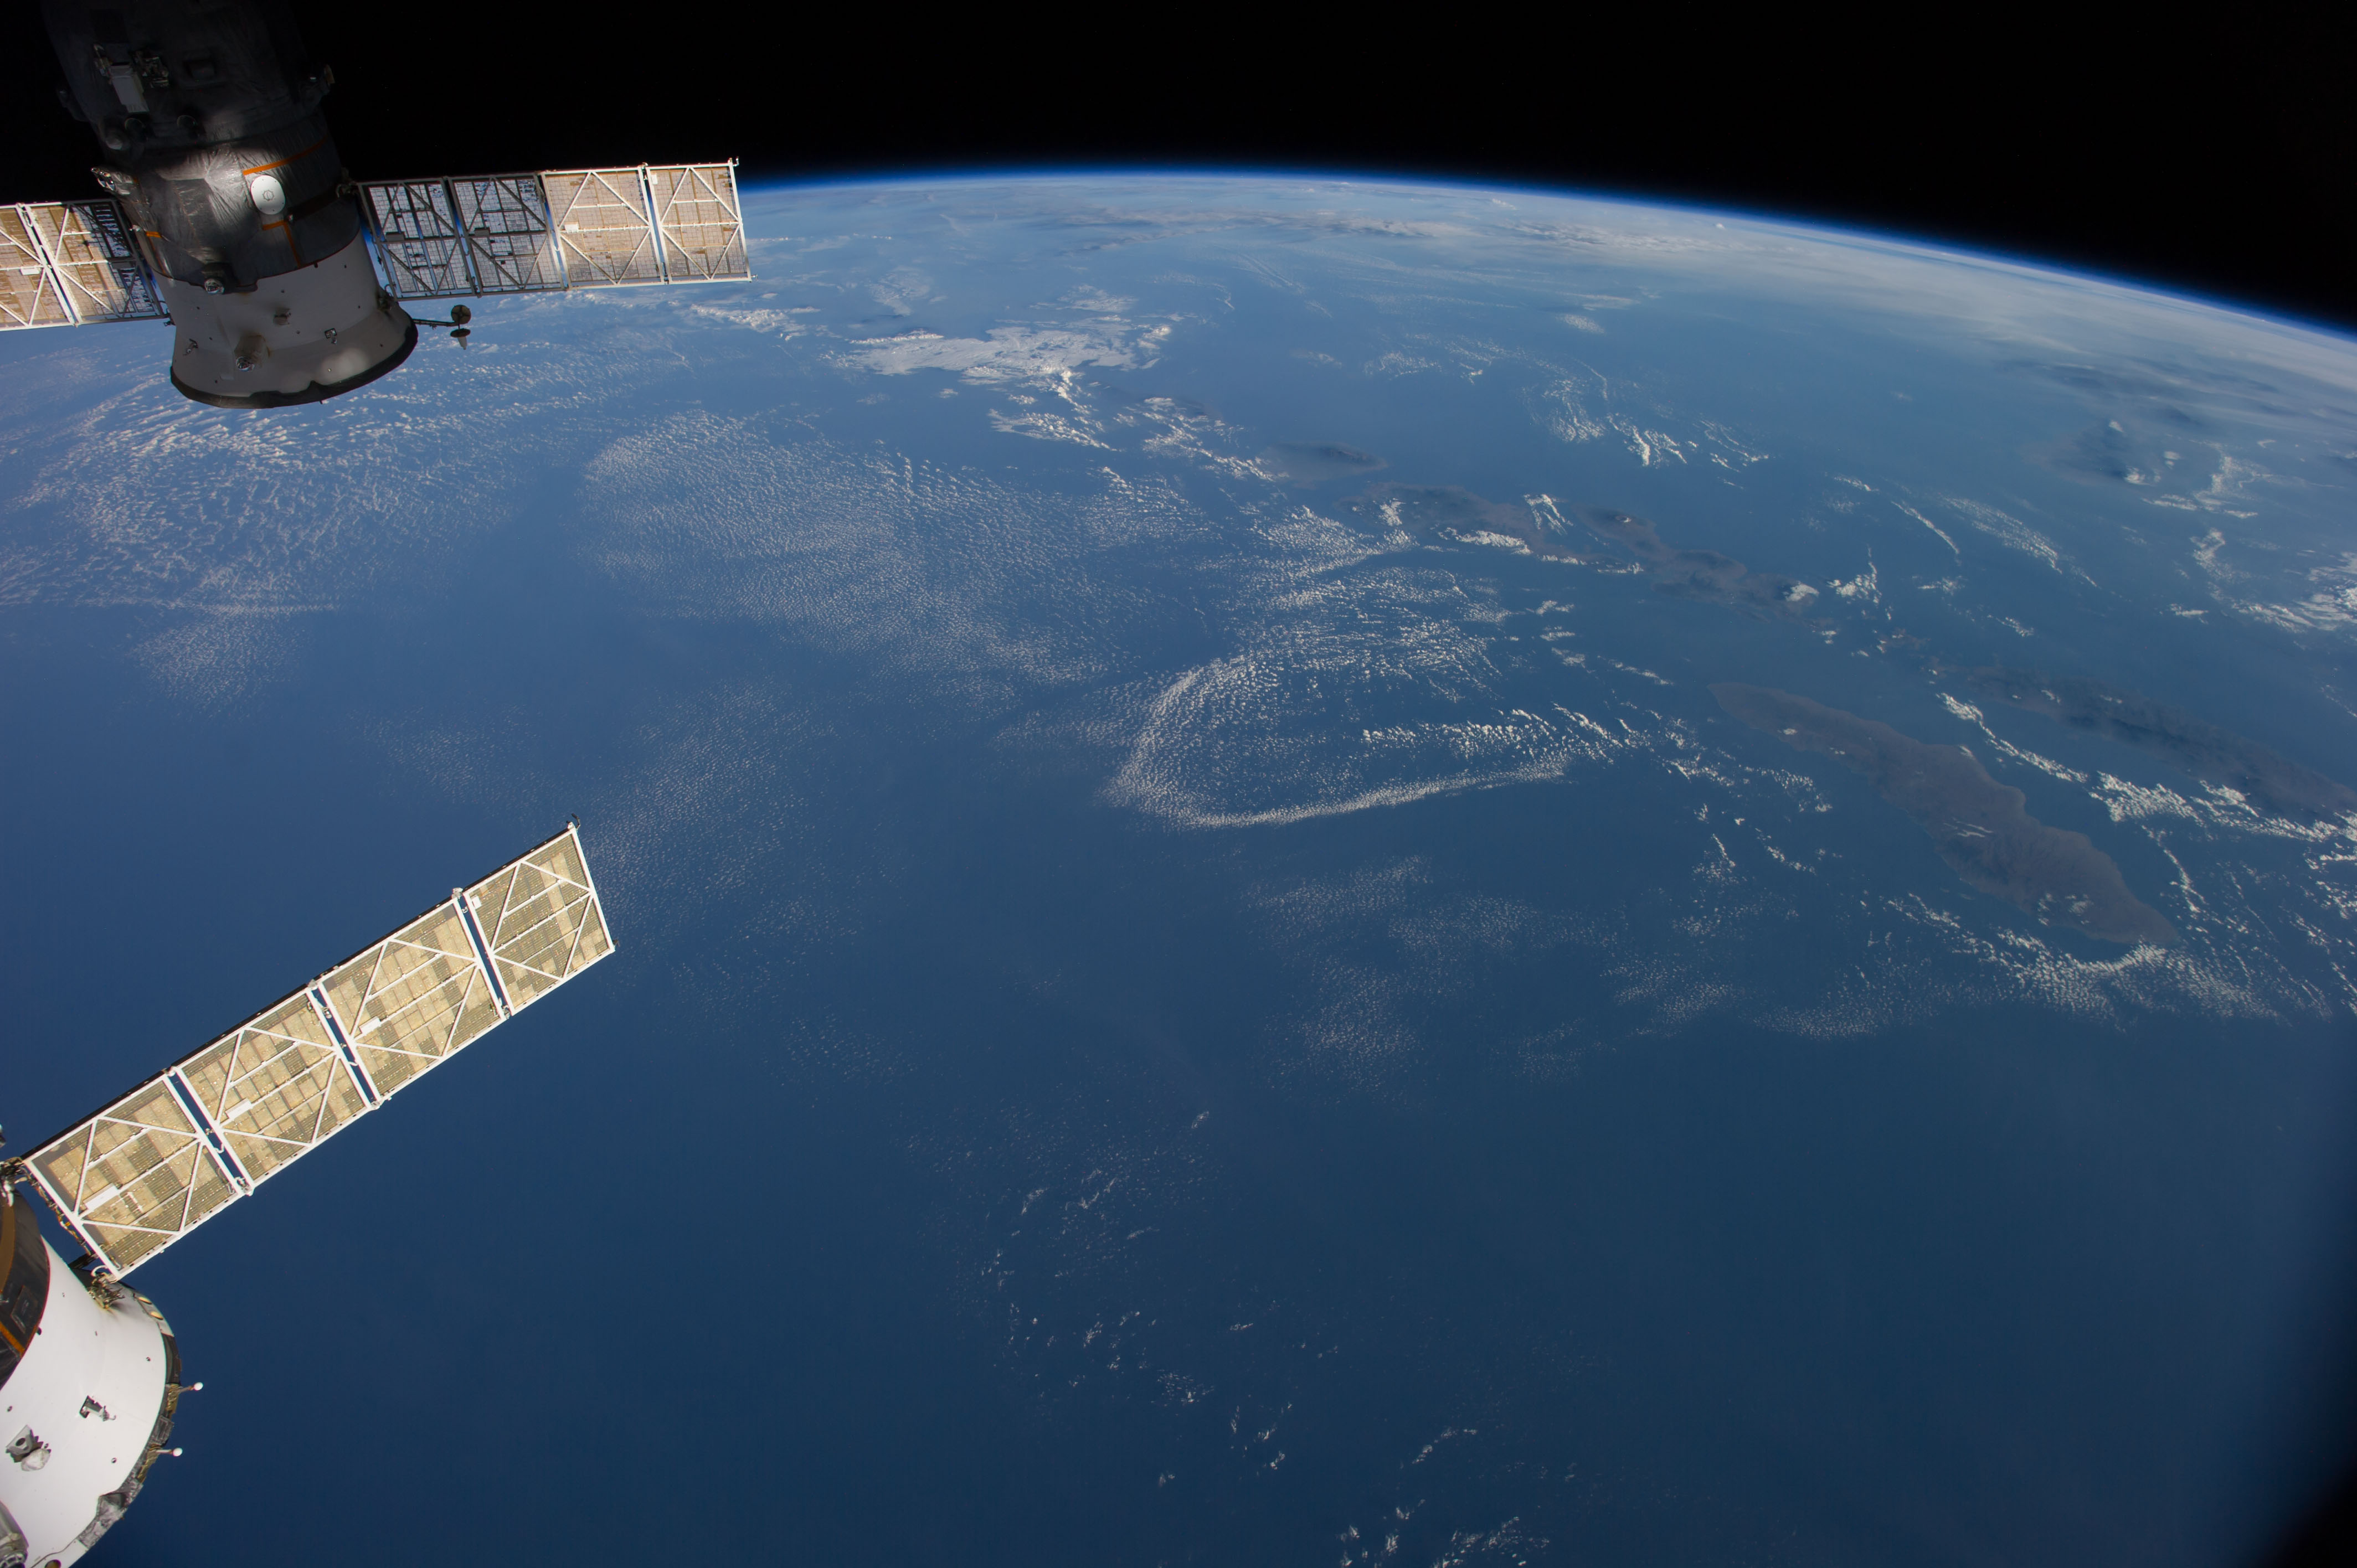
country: AUSTRALIA-WA
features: BALI, W. NUSA TENGGARA, BALI S., JAVA S., MT. RINJANI, MT. TAMBORA, ATMOSPHERIC LIMB
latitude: -11.5
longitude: 116.5
